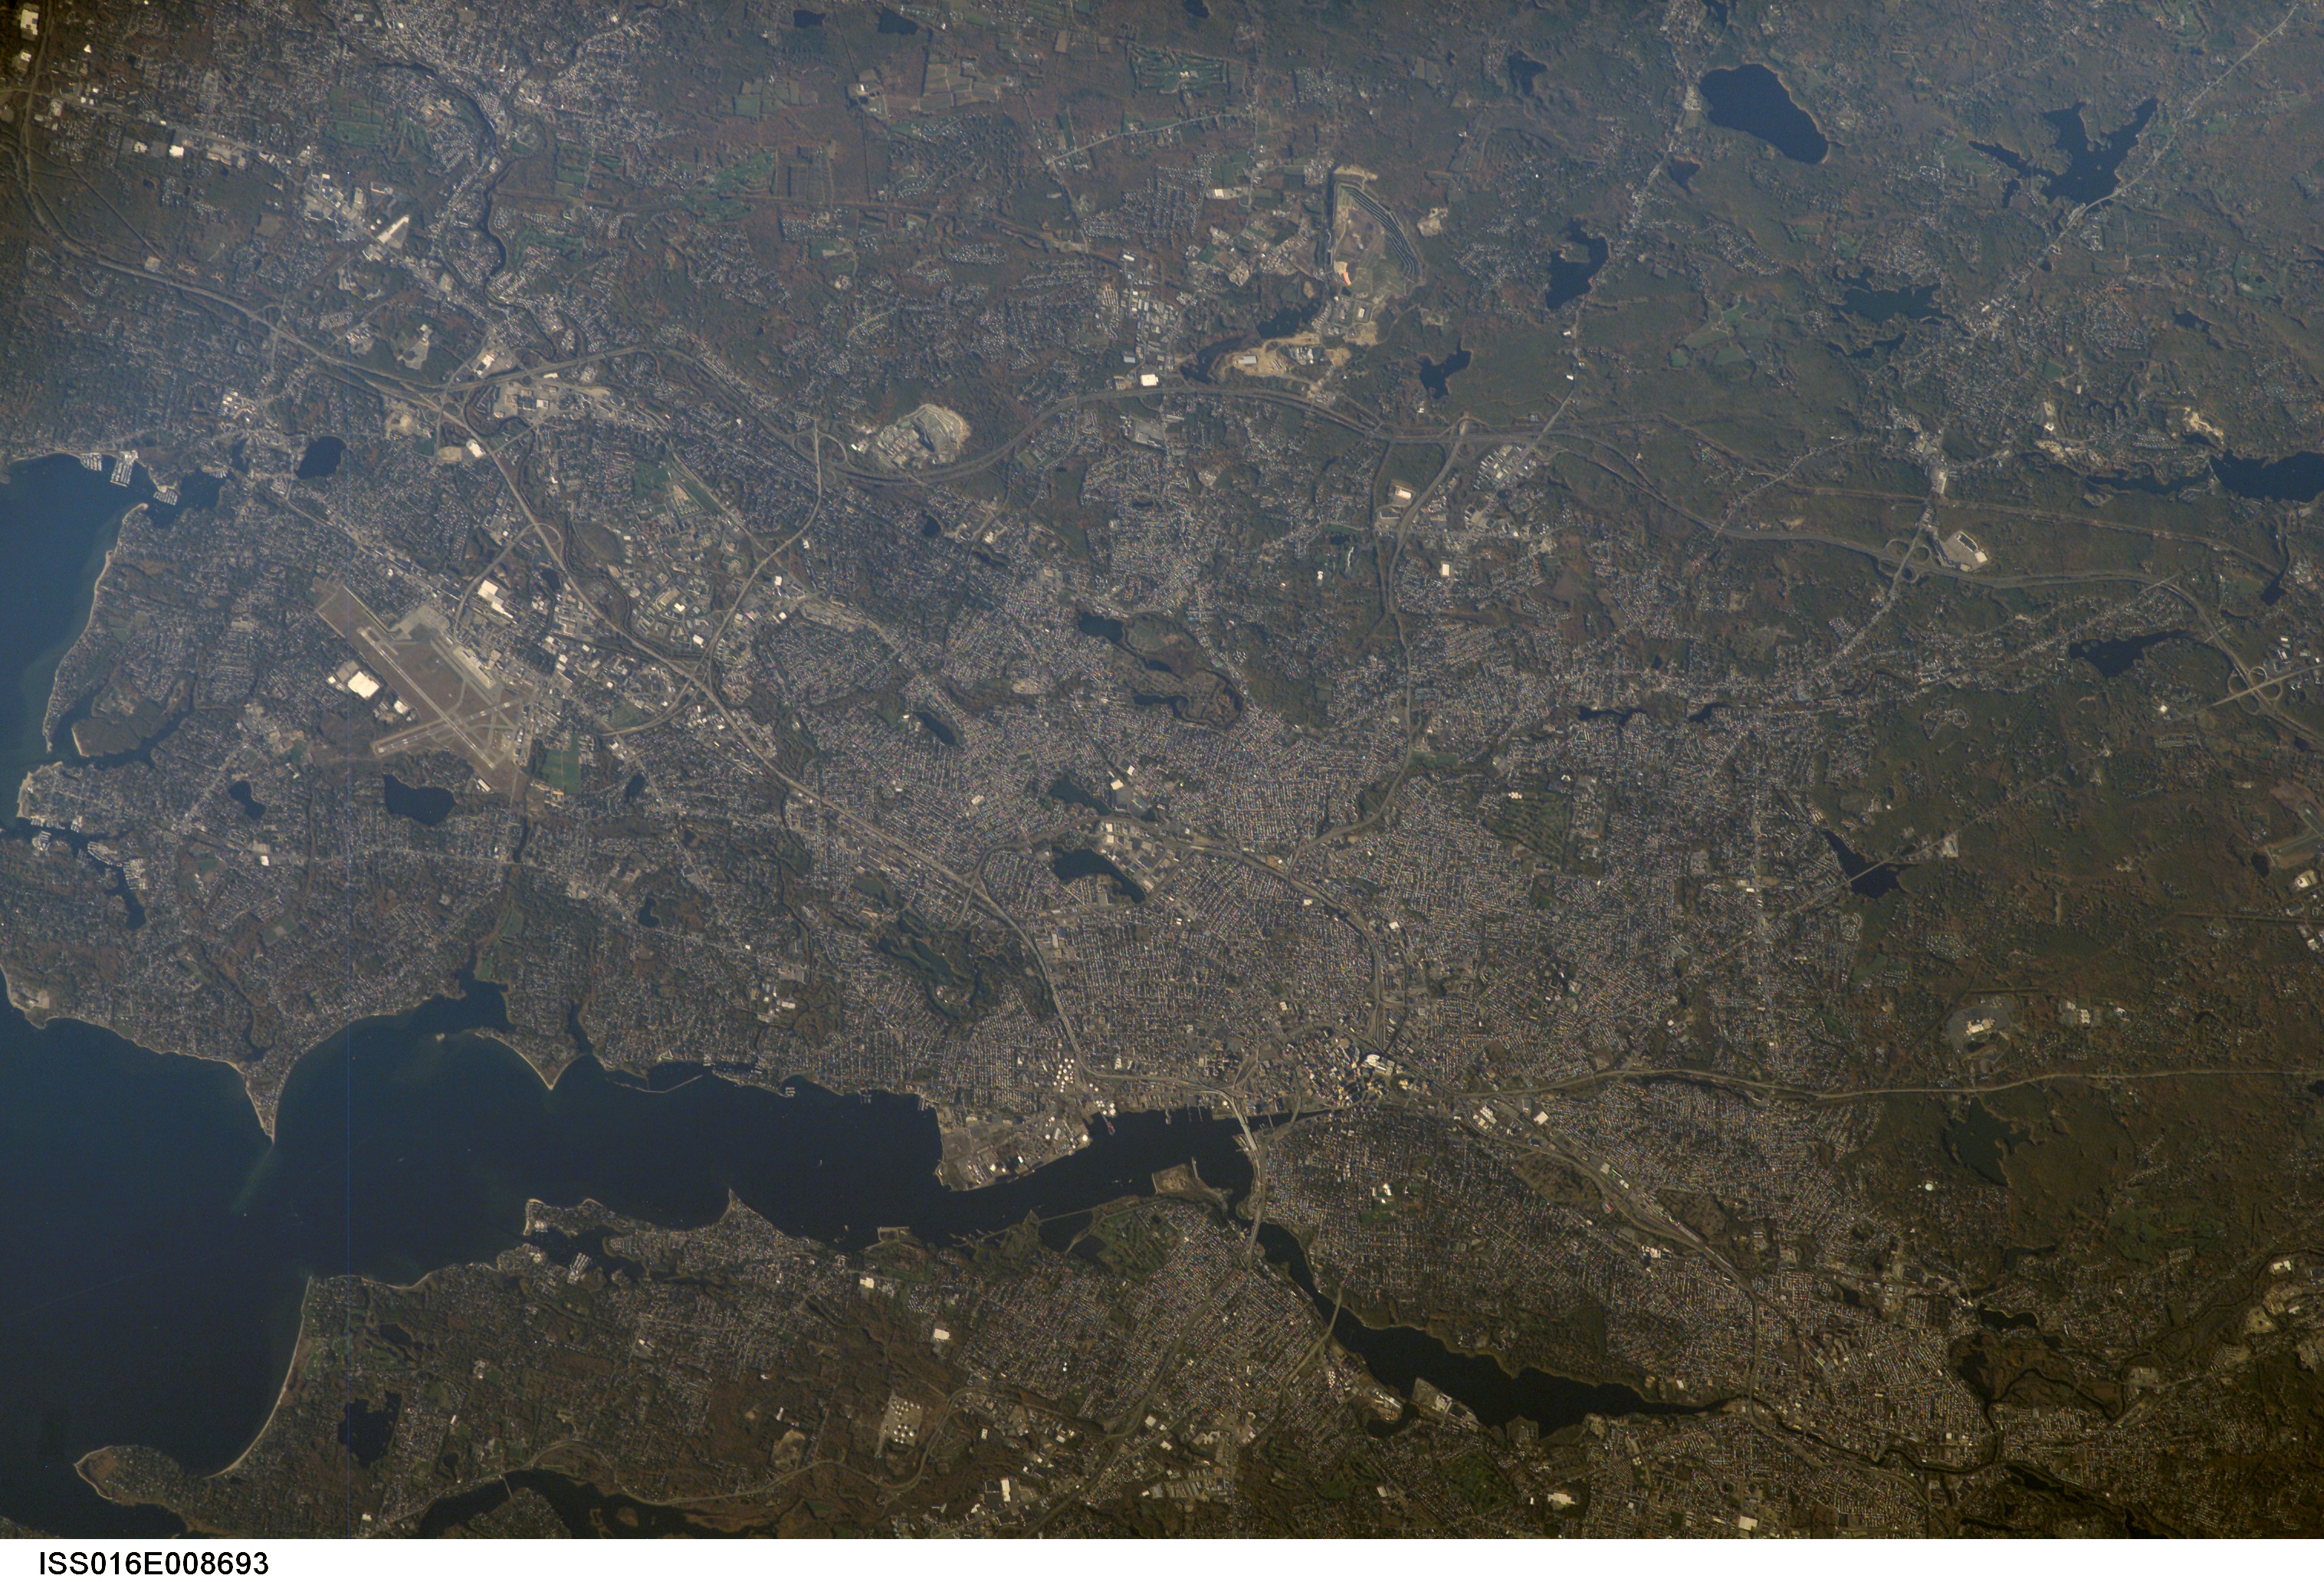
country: USA-RHODE ISLAND
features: PROVIDENCE R., PROVIDENCE, CY.
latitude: 41.8
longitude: -71.5
